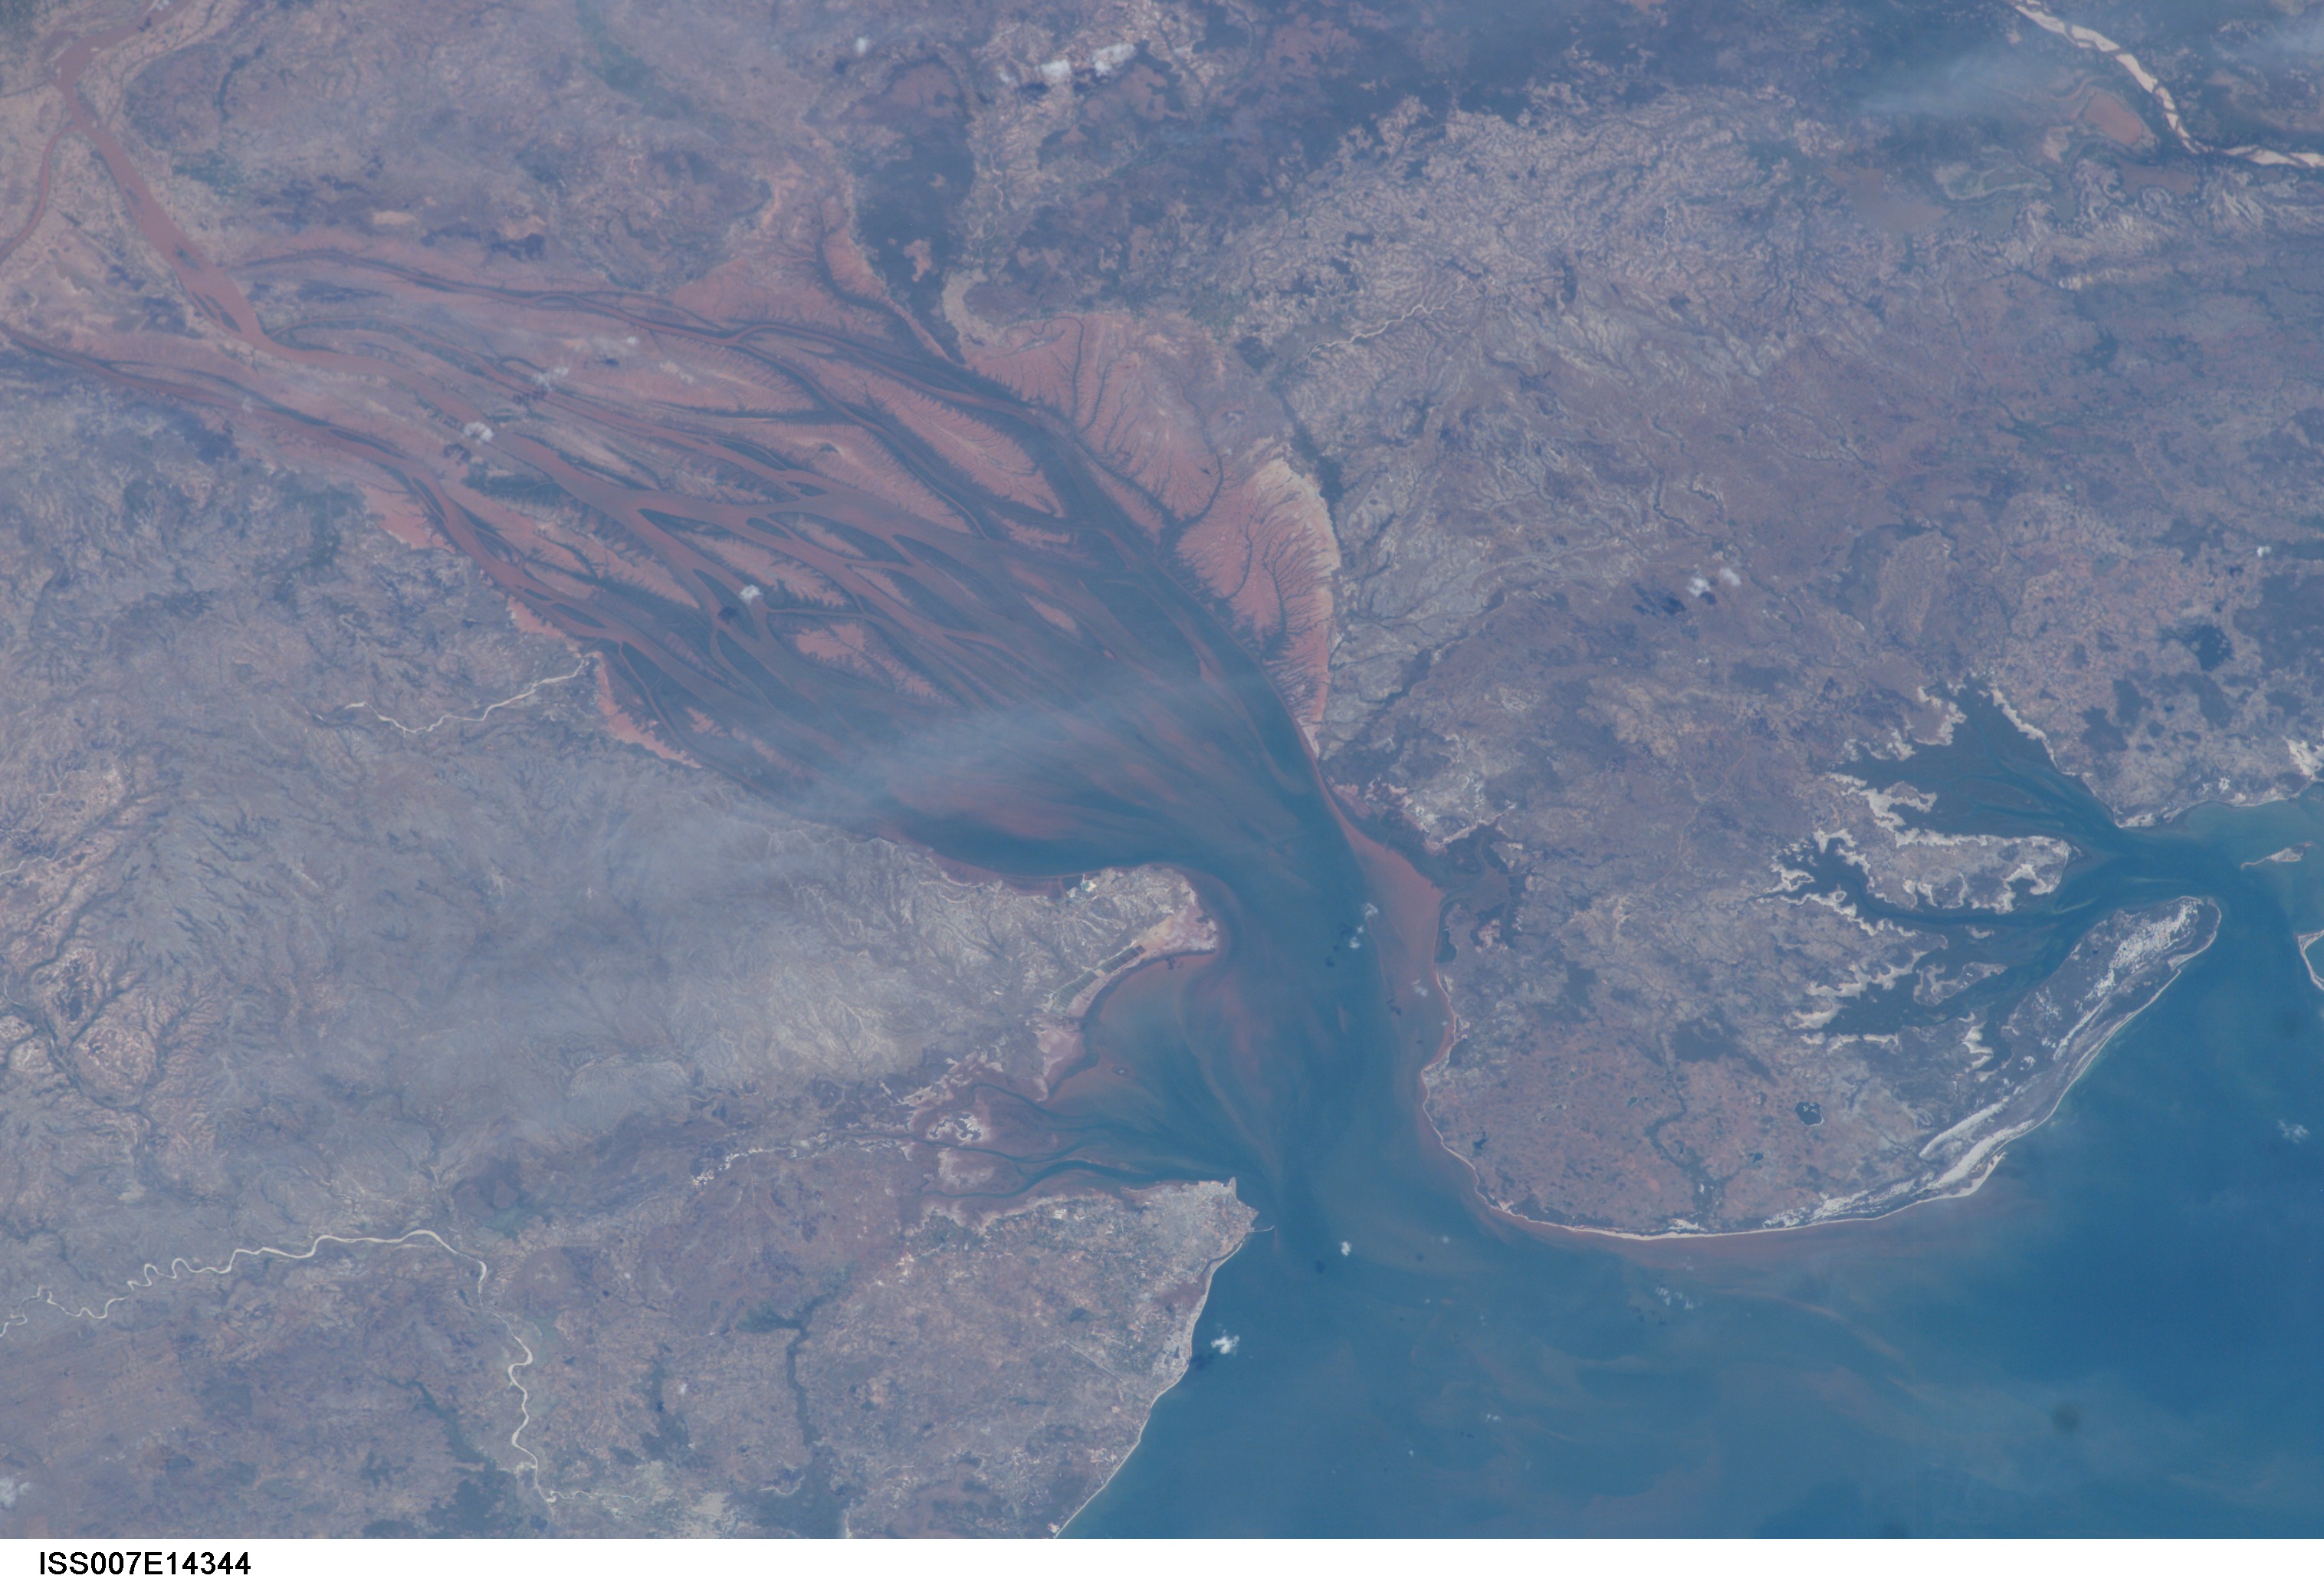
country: MADAGASCAR
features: BETSIBOKA RIVER DELTA, MAHAJANGA
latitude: -16.0
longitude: 46.5
